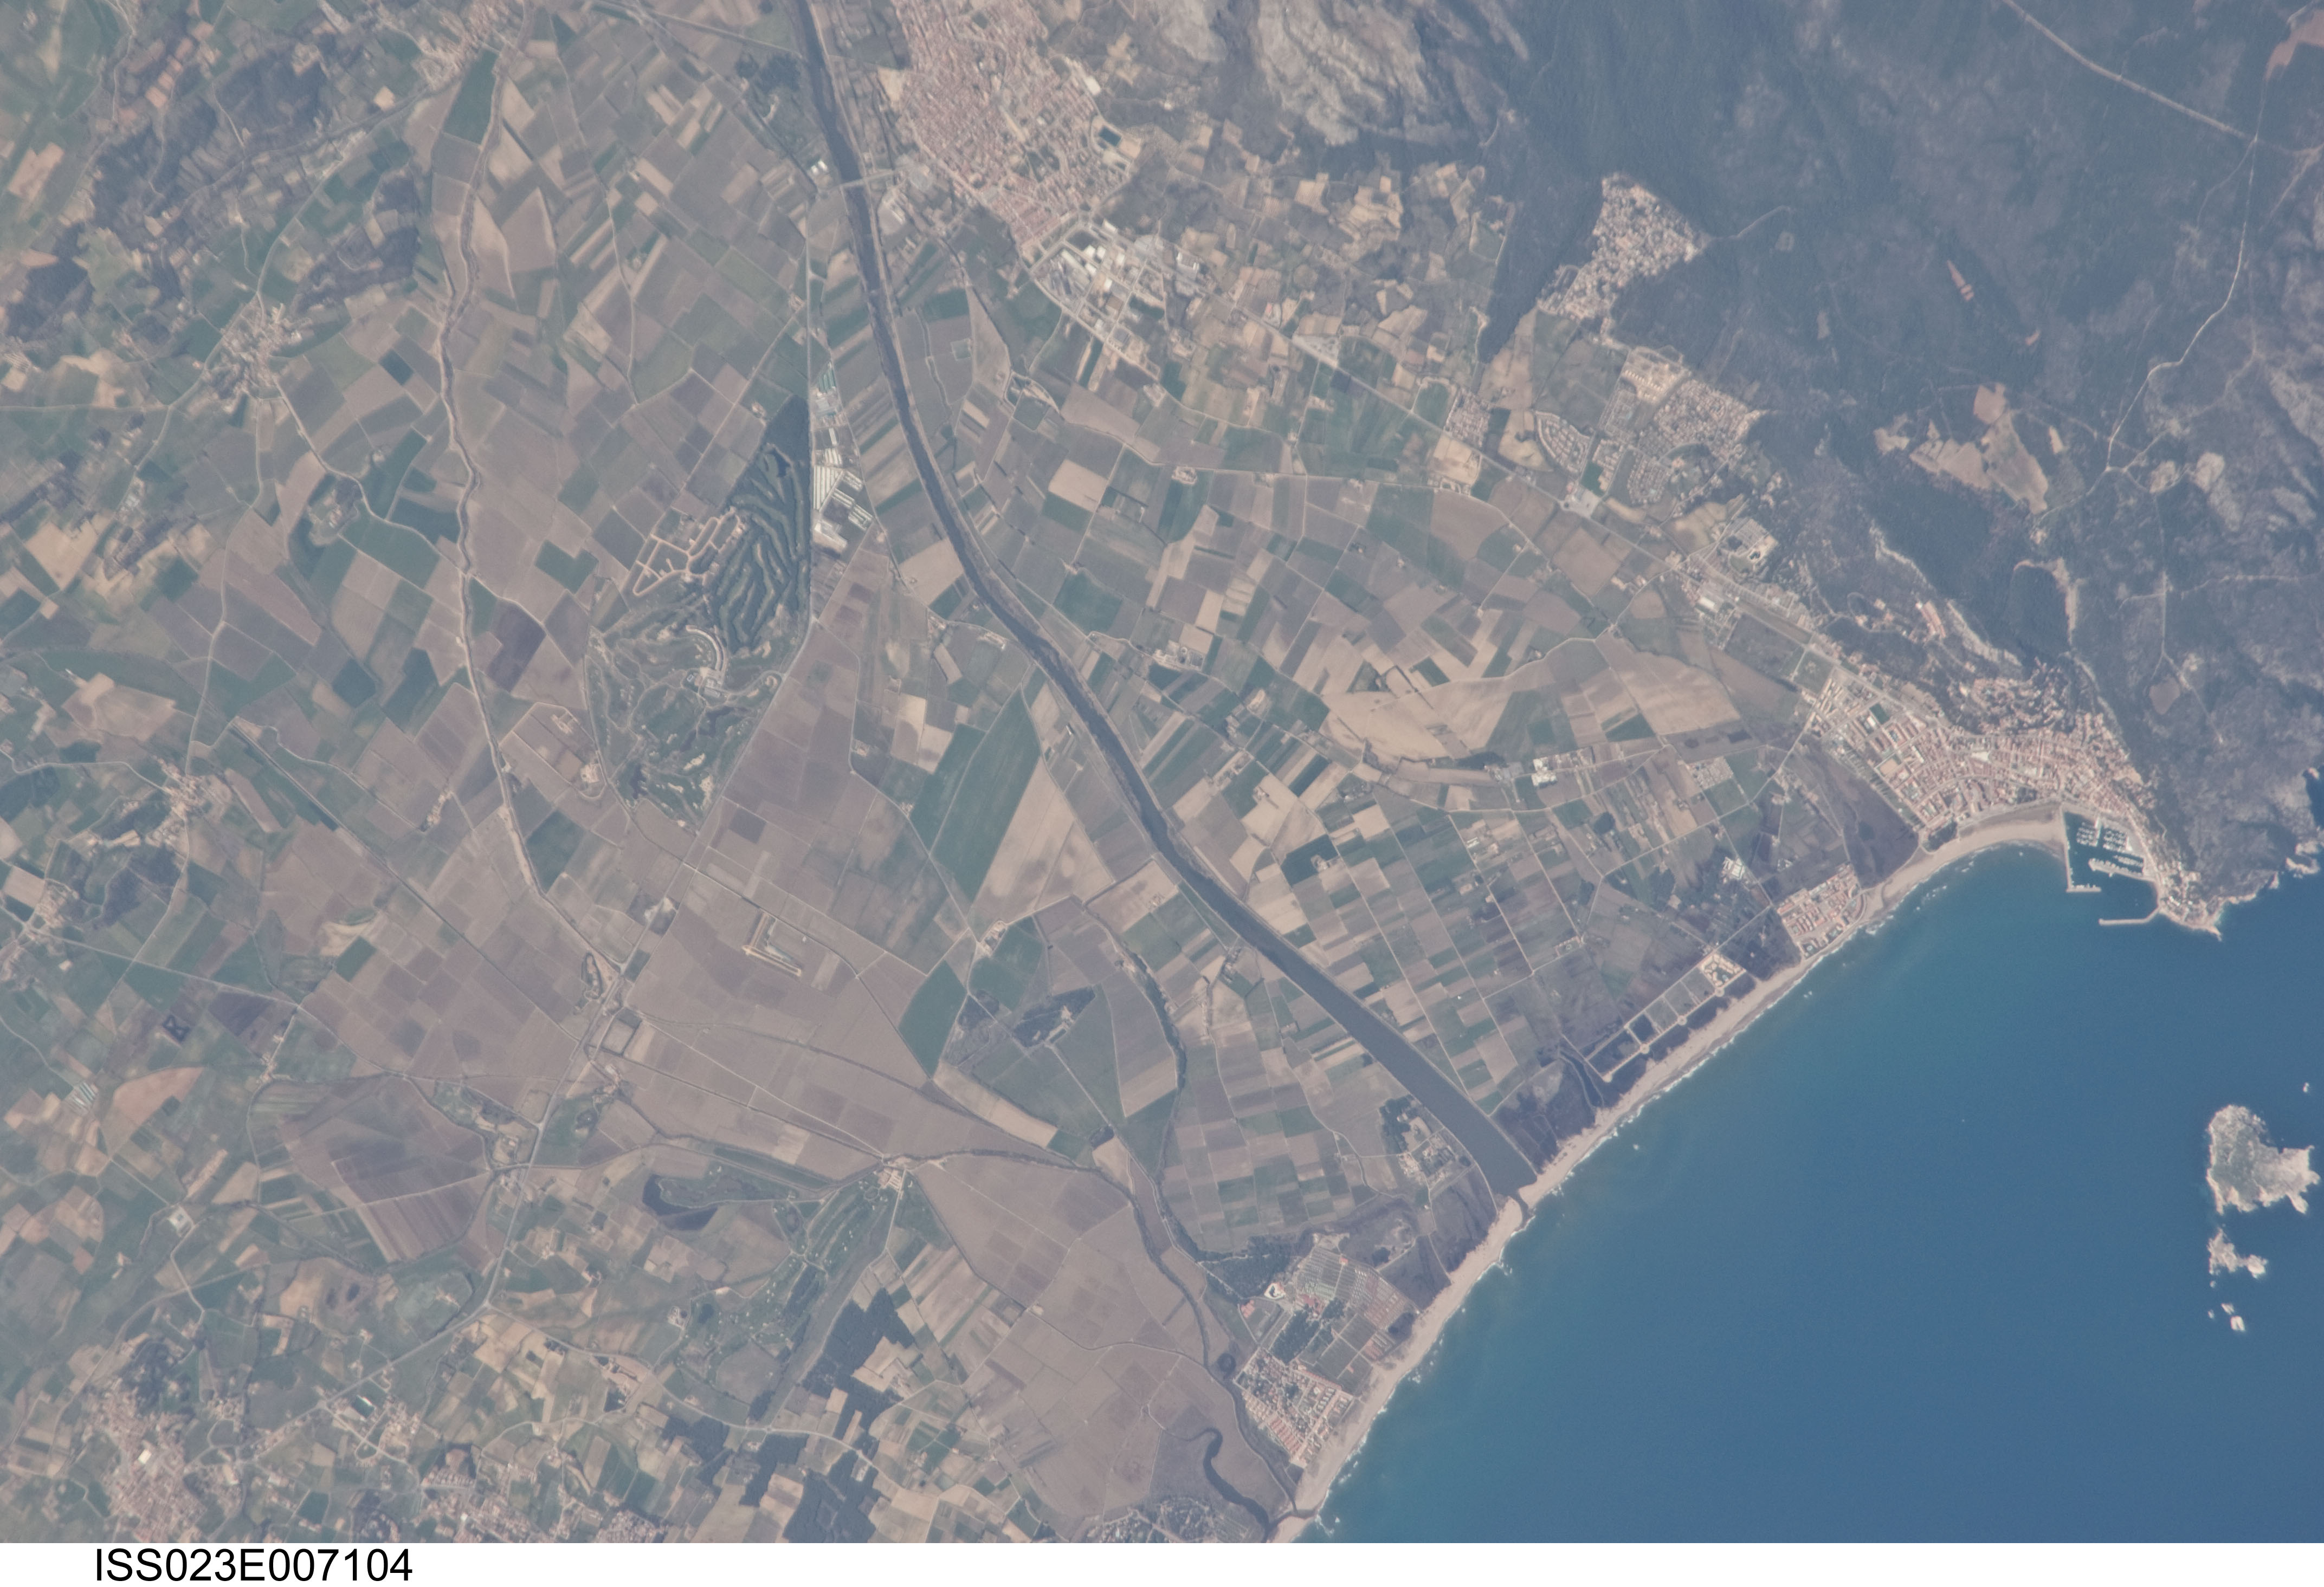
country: SPAIN
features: L'ESTARTIT, TER R., COAST, FOR., AGR.
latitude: 42.0
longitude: 3.2
